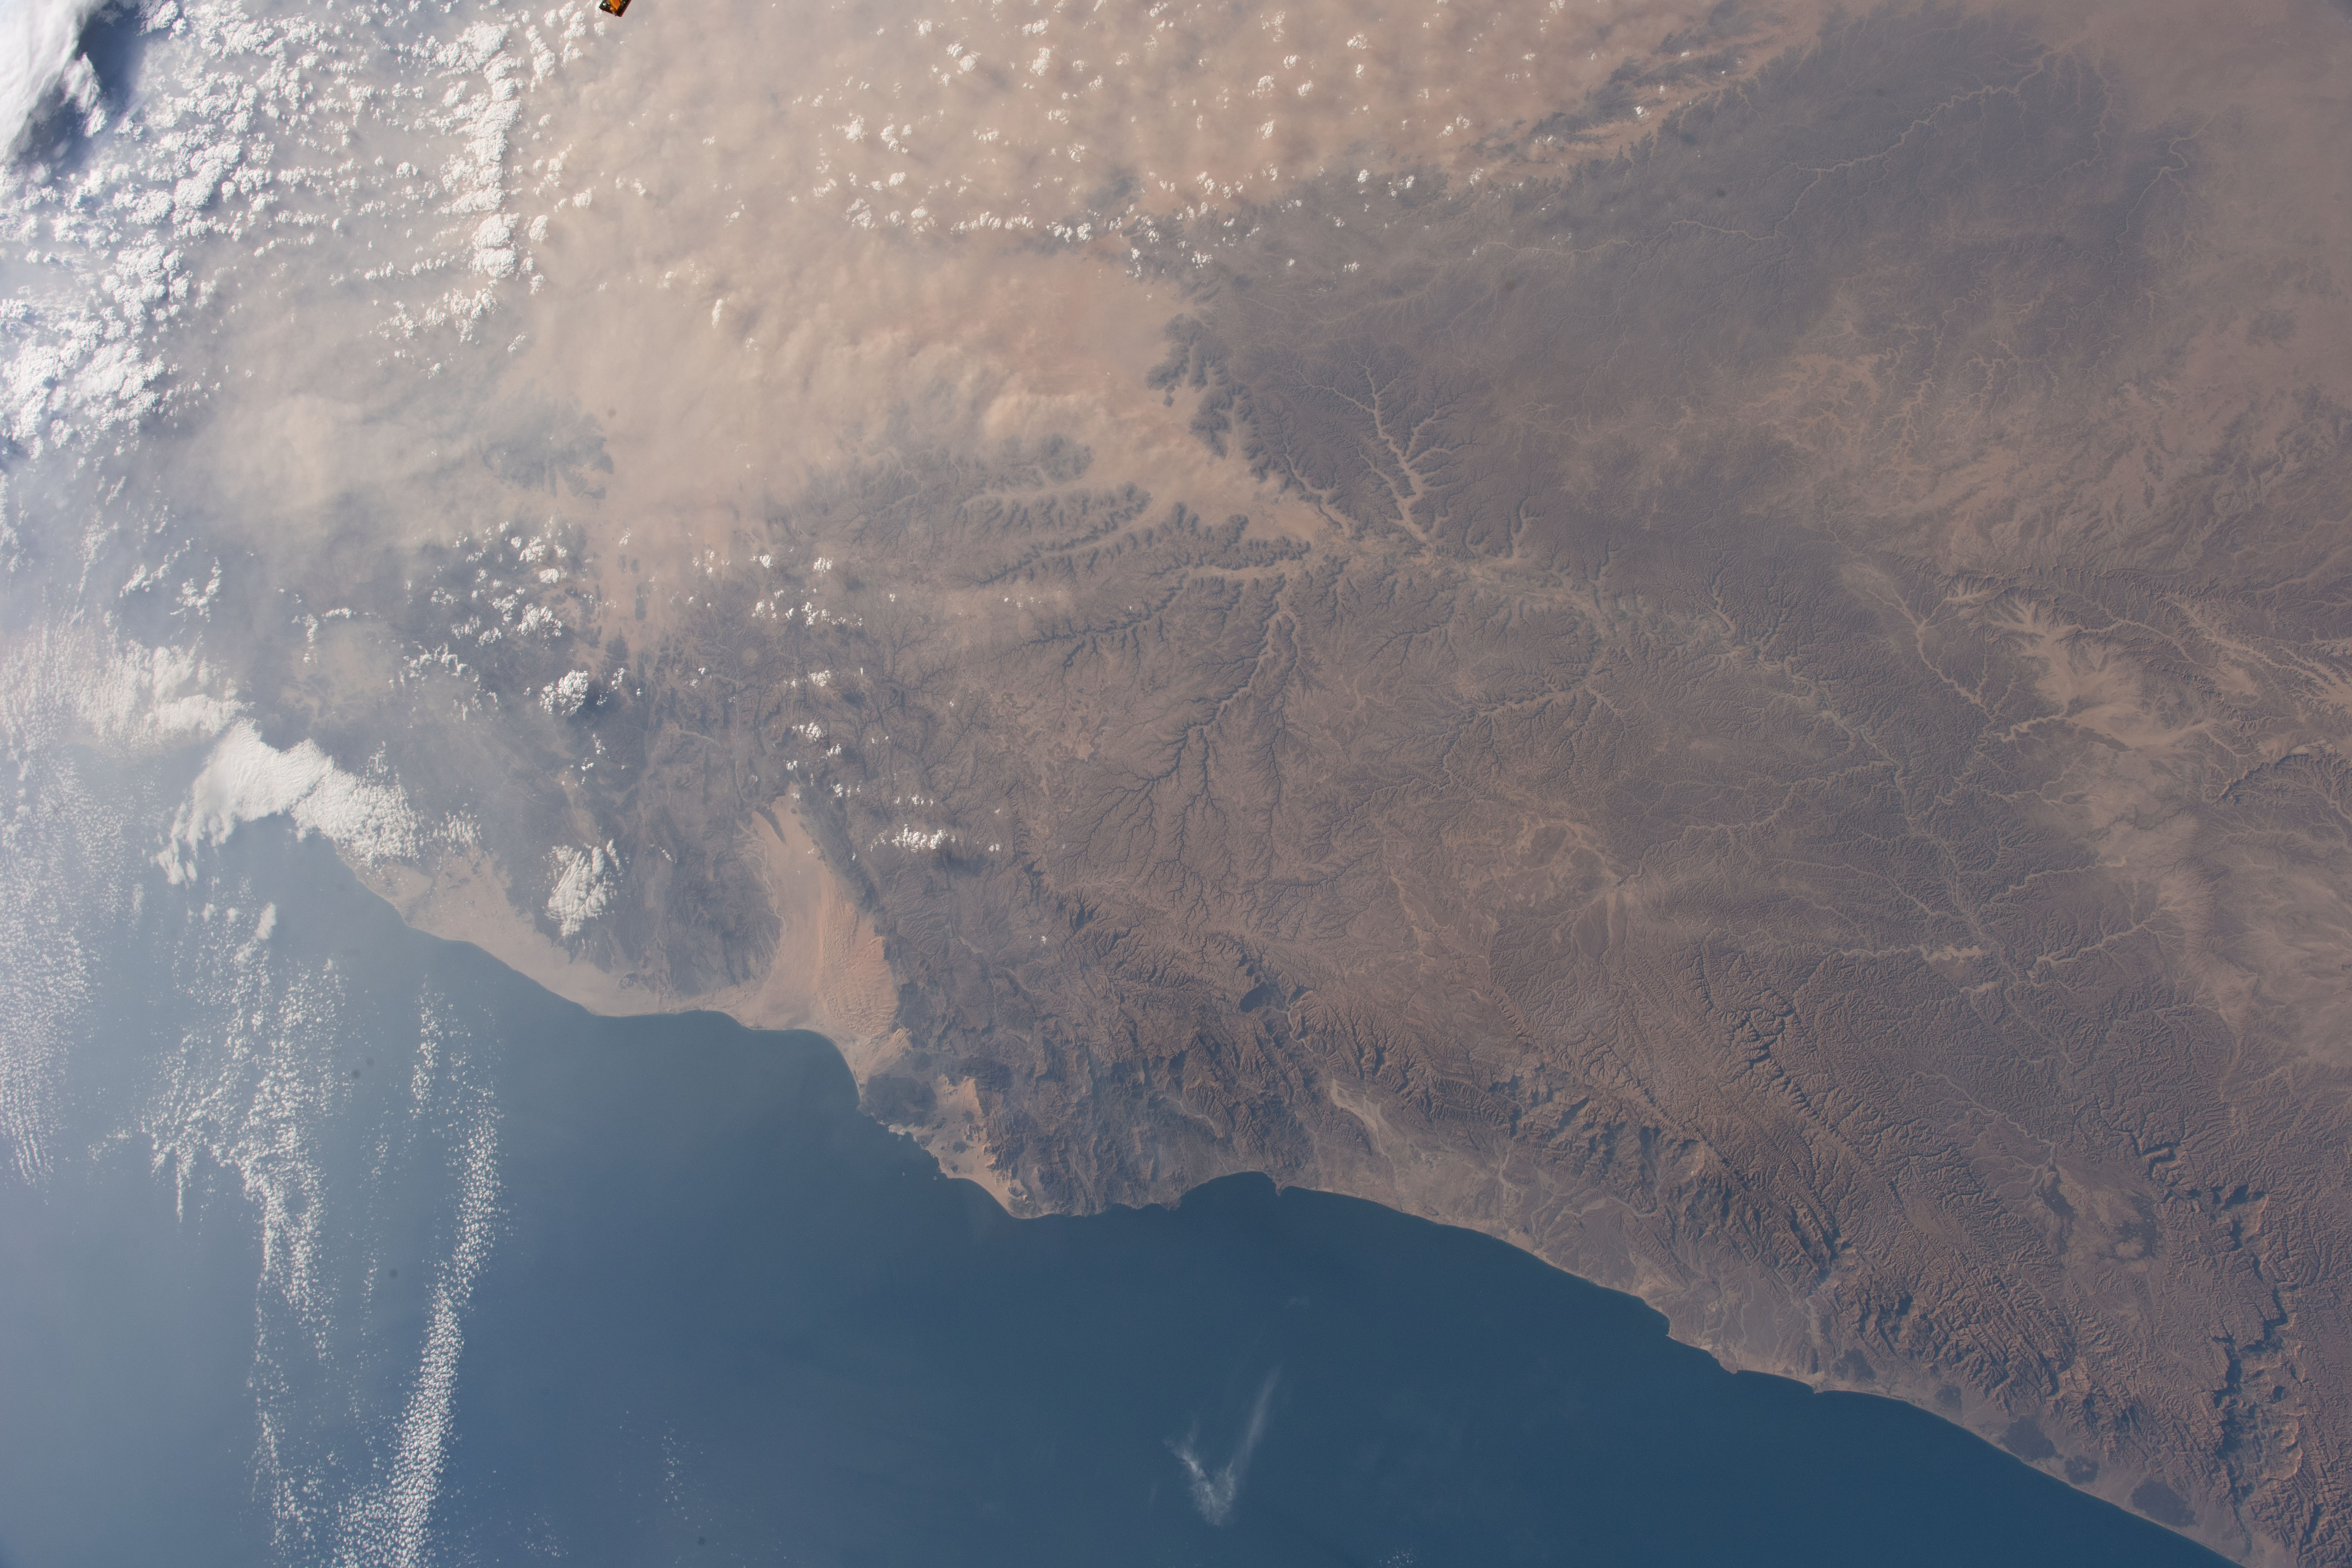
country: YEMEN
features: HADRAMAUT, AL MUKALLA, SHABWAH, AL MAHRAH
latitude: 15.0
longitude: 48.4
